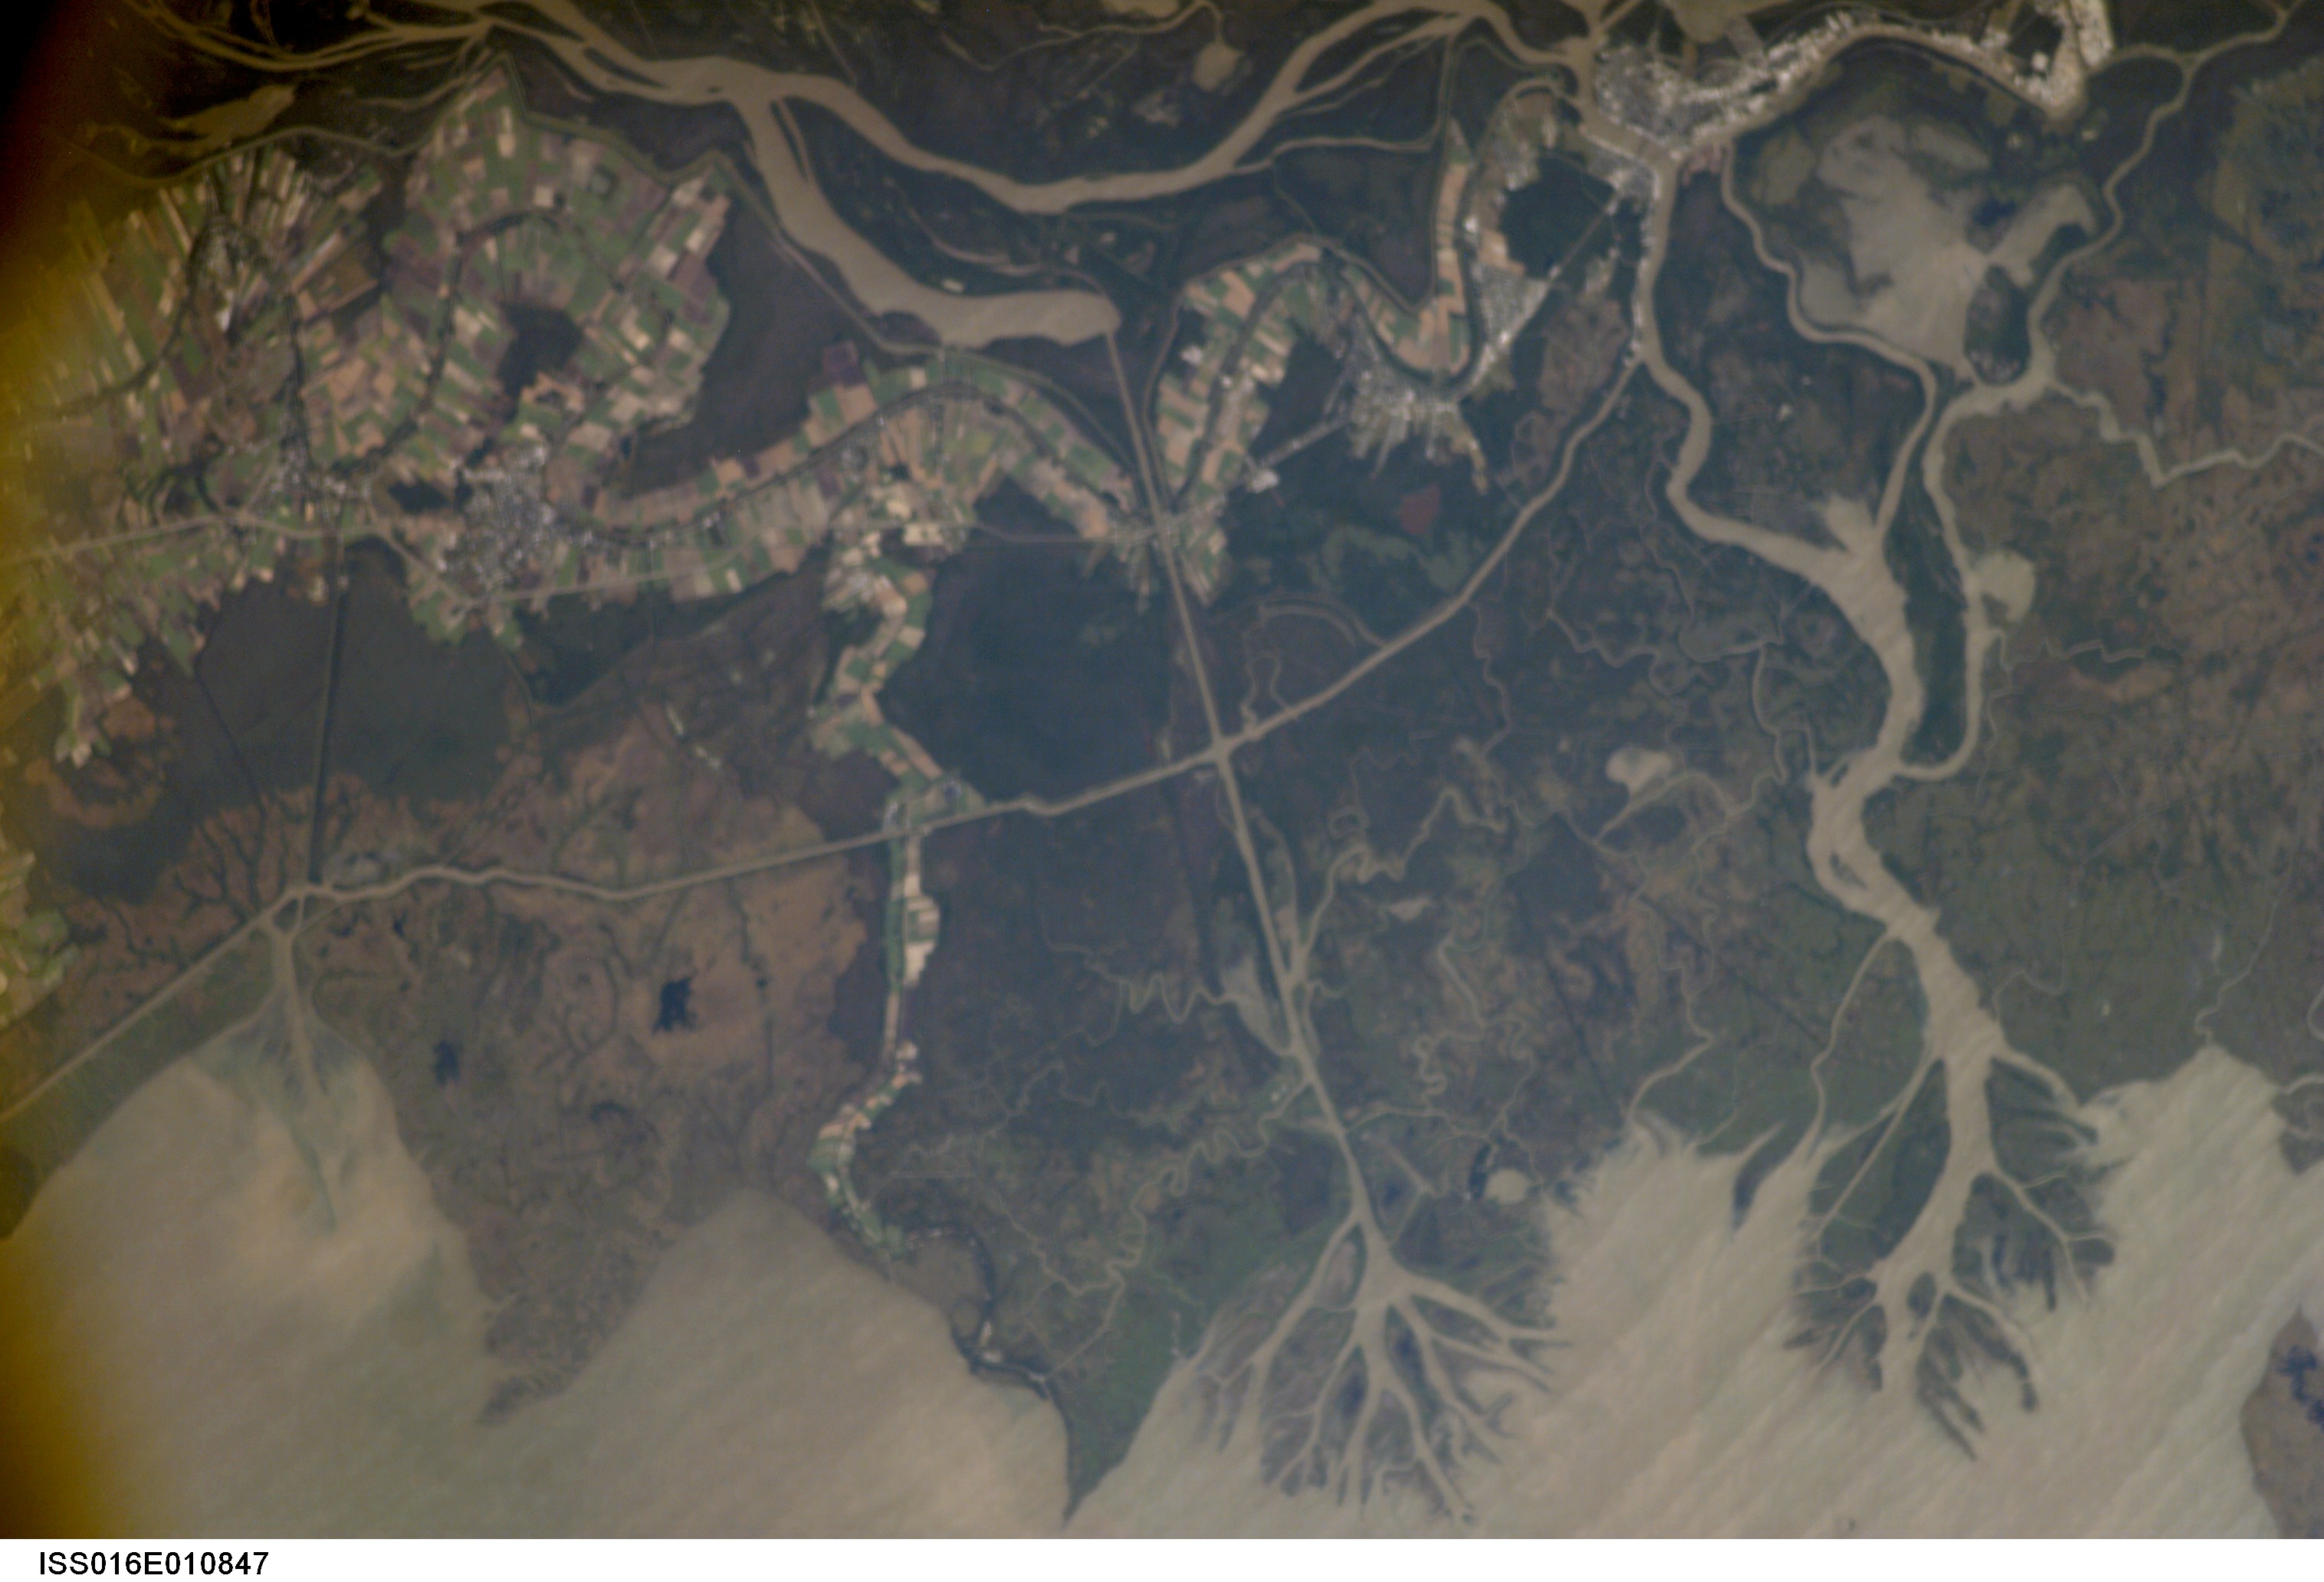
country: USA-LOUISIANA
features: ATCHAFALAYA DELTA, MARSH, AGR.
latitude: 29.5
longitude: -91.5
